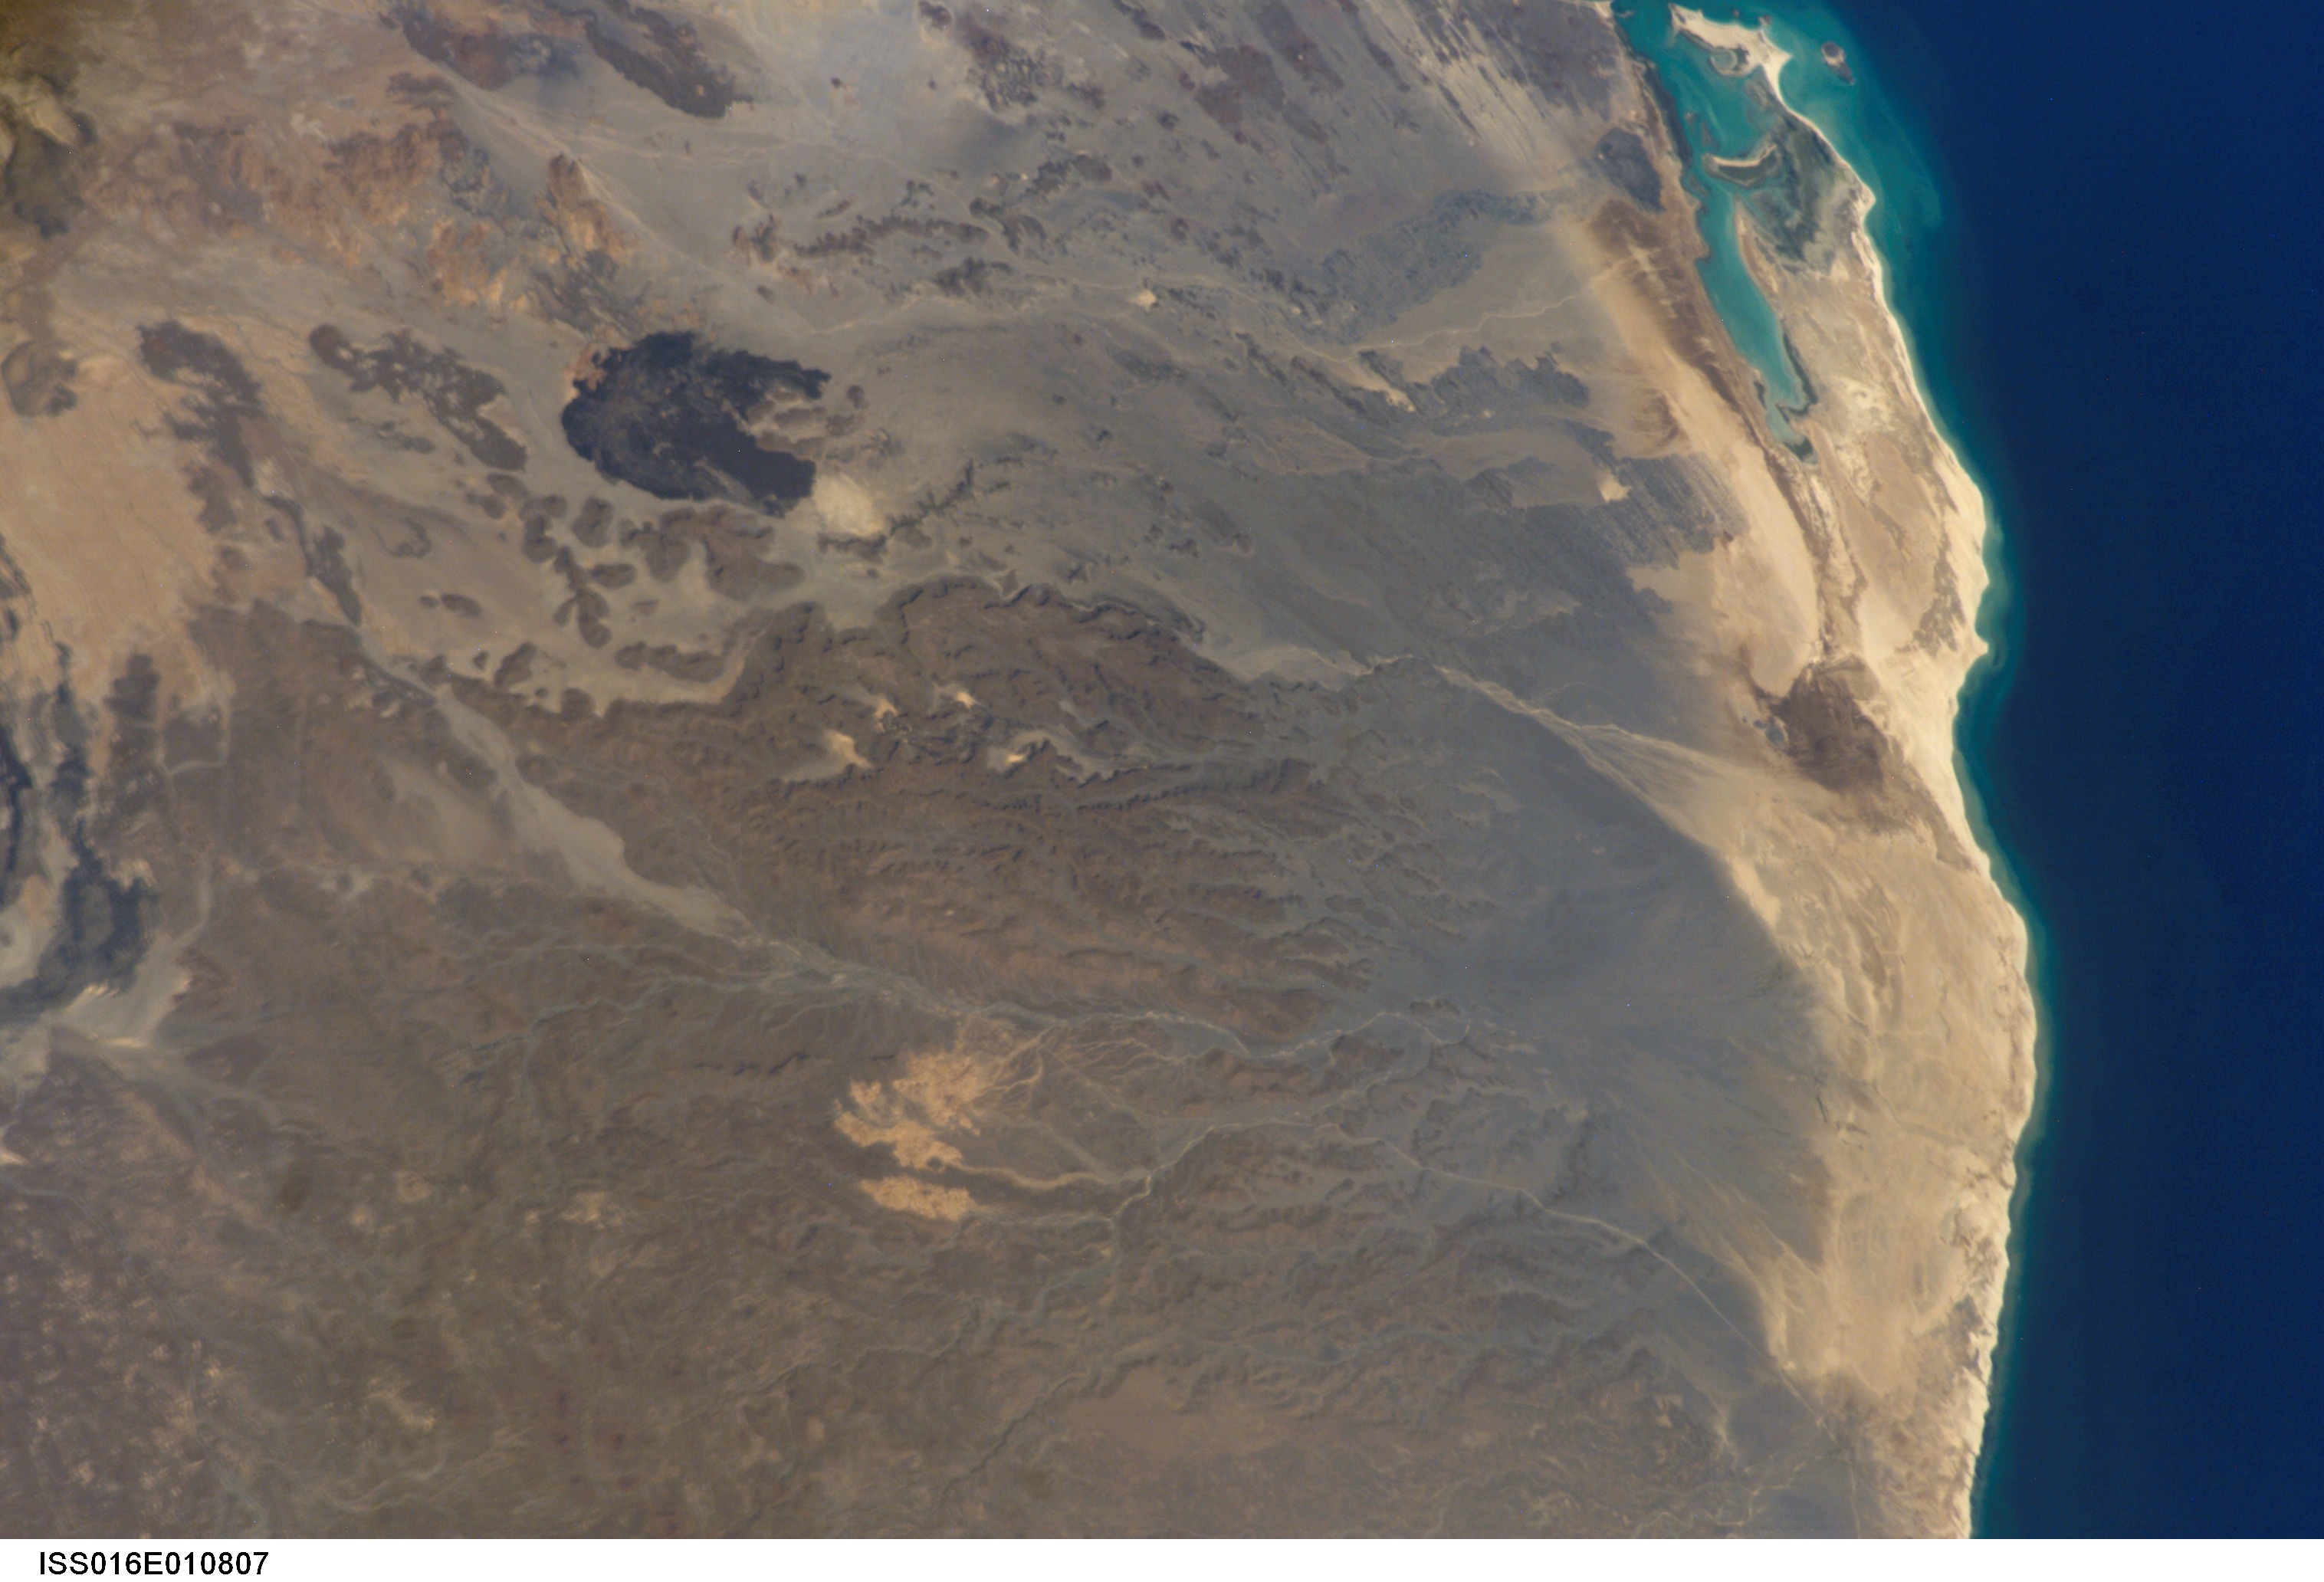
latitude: 13.5
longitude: 42.0
